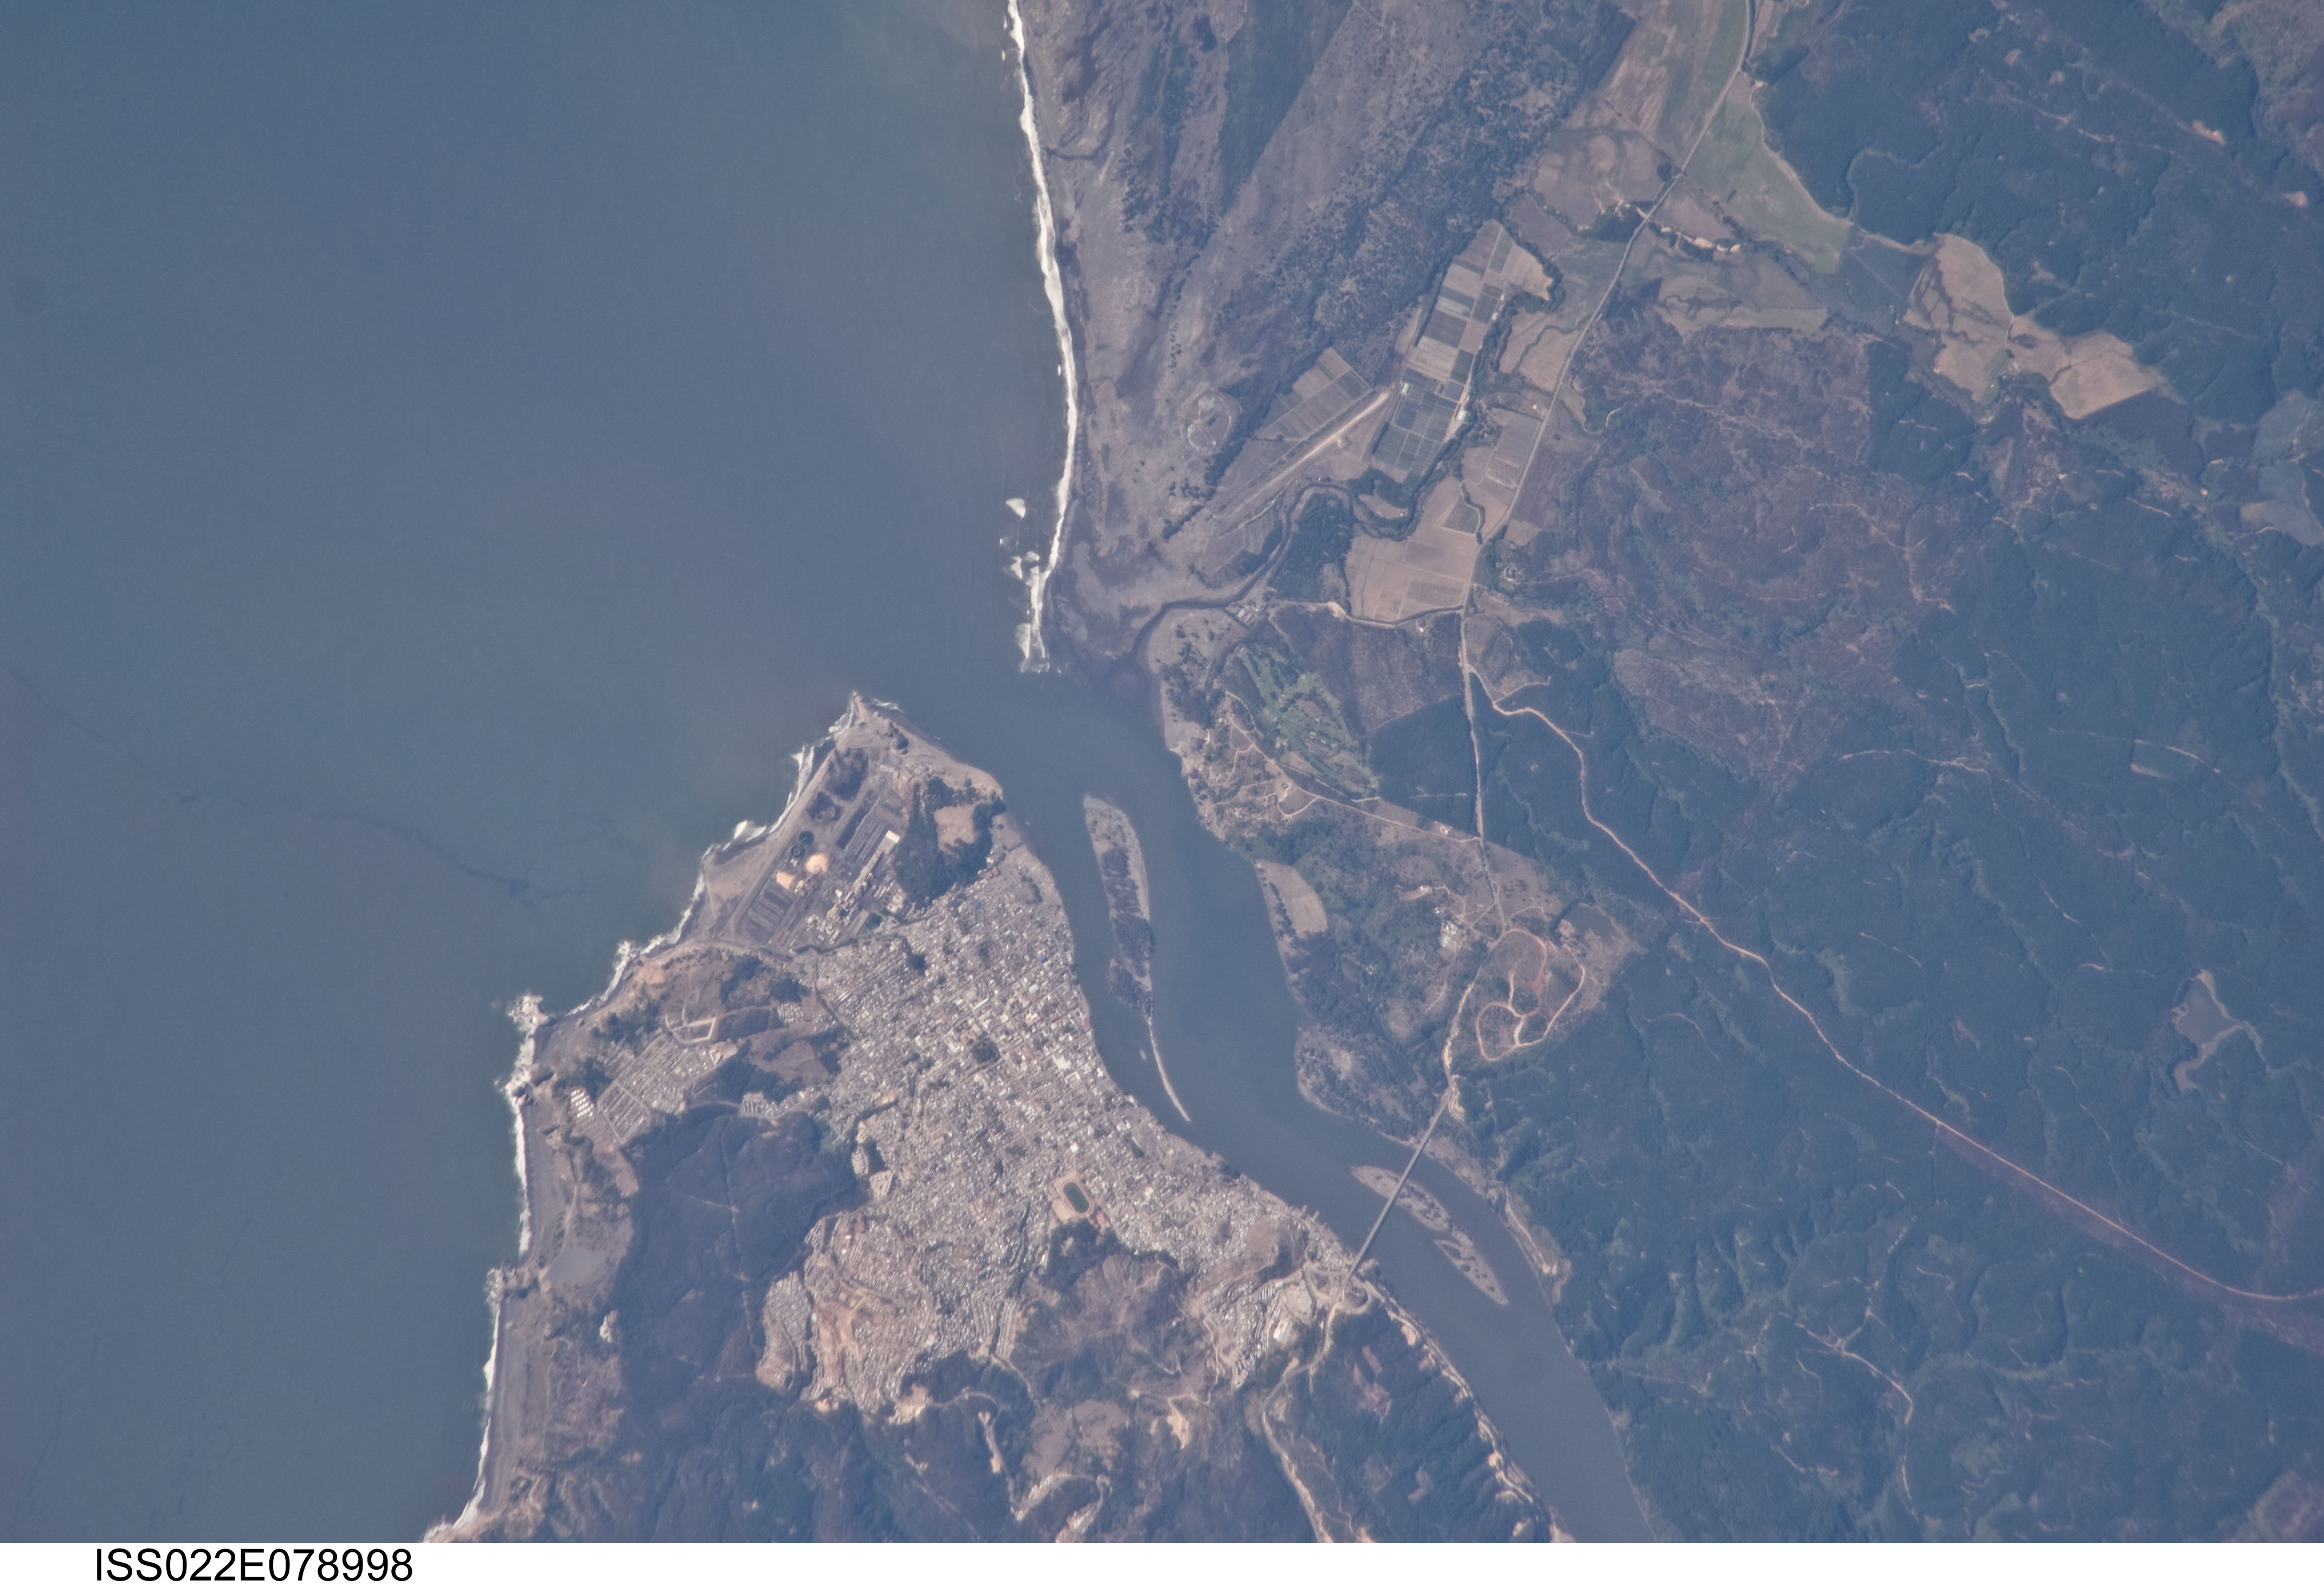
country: CHILE
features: CONSTITUCION, MAULE R., COAST, FOREST
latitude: -35.3
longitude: -72.4
